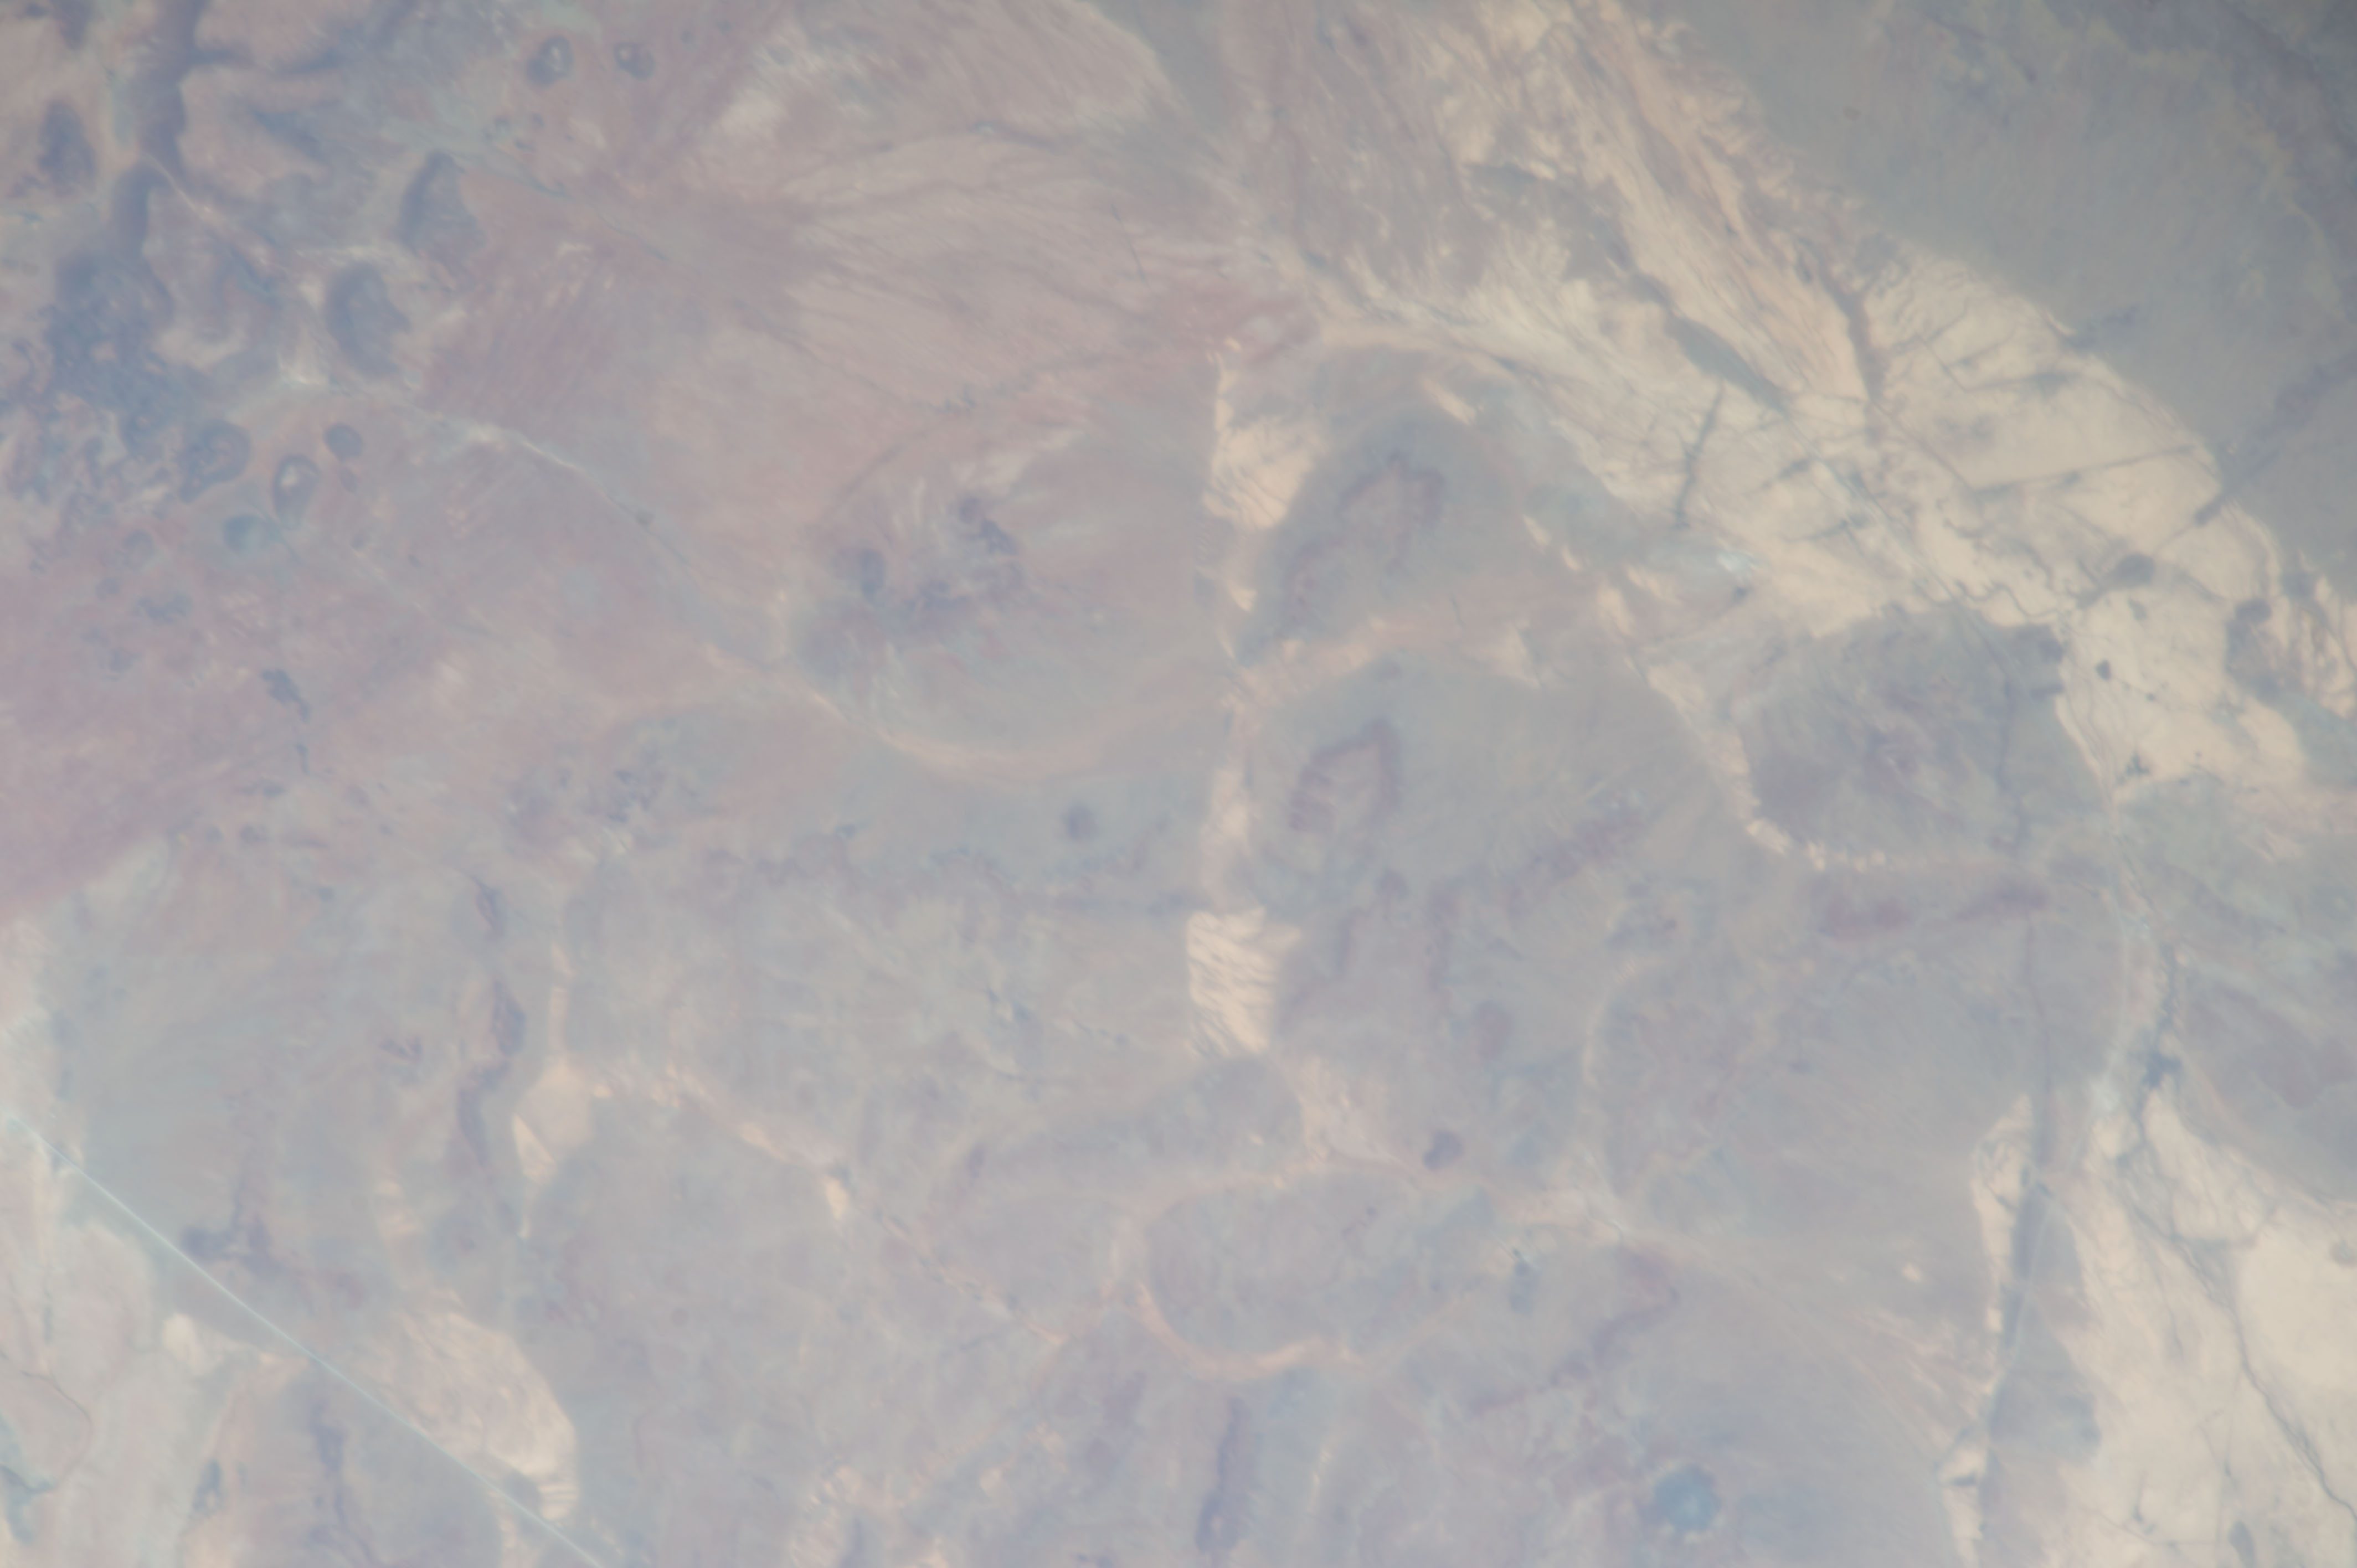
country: REPUBLIC SOUTH AFRICA
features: DISSECTED PLATEAU, ALLUVIAL DRAIN., LINEAR DUNES, AREA SOUTH OF VANWYKSVLEI
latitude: -30.5
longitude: 21.8
